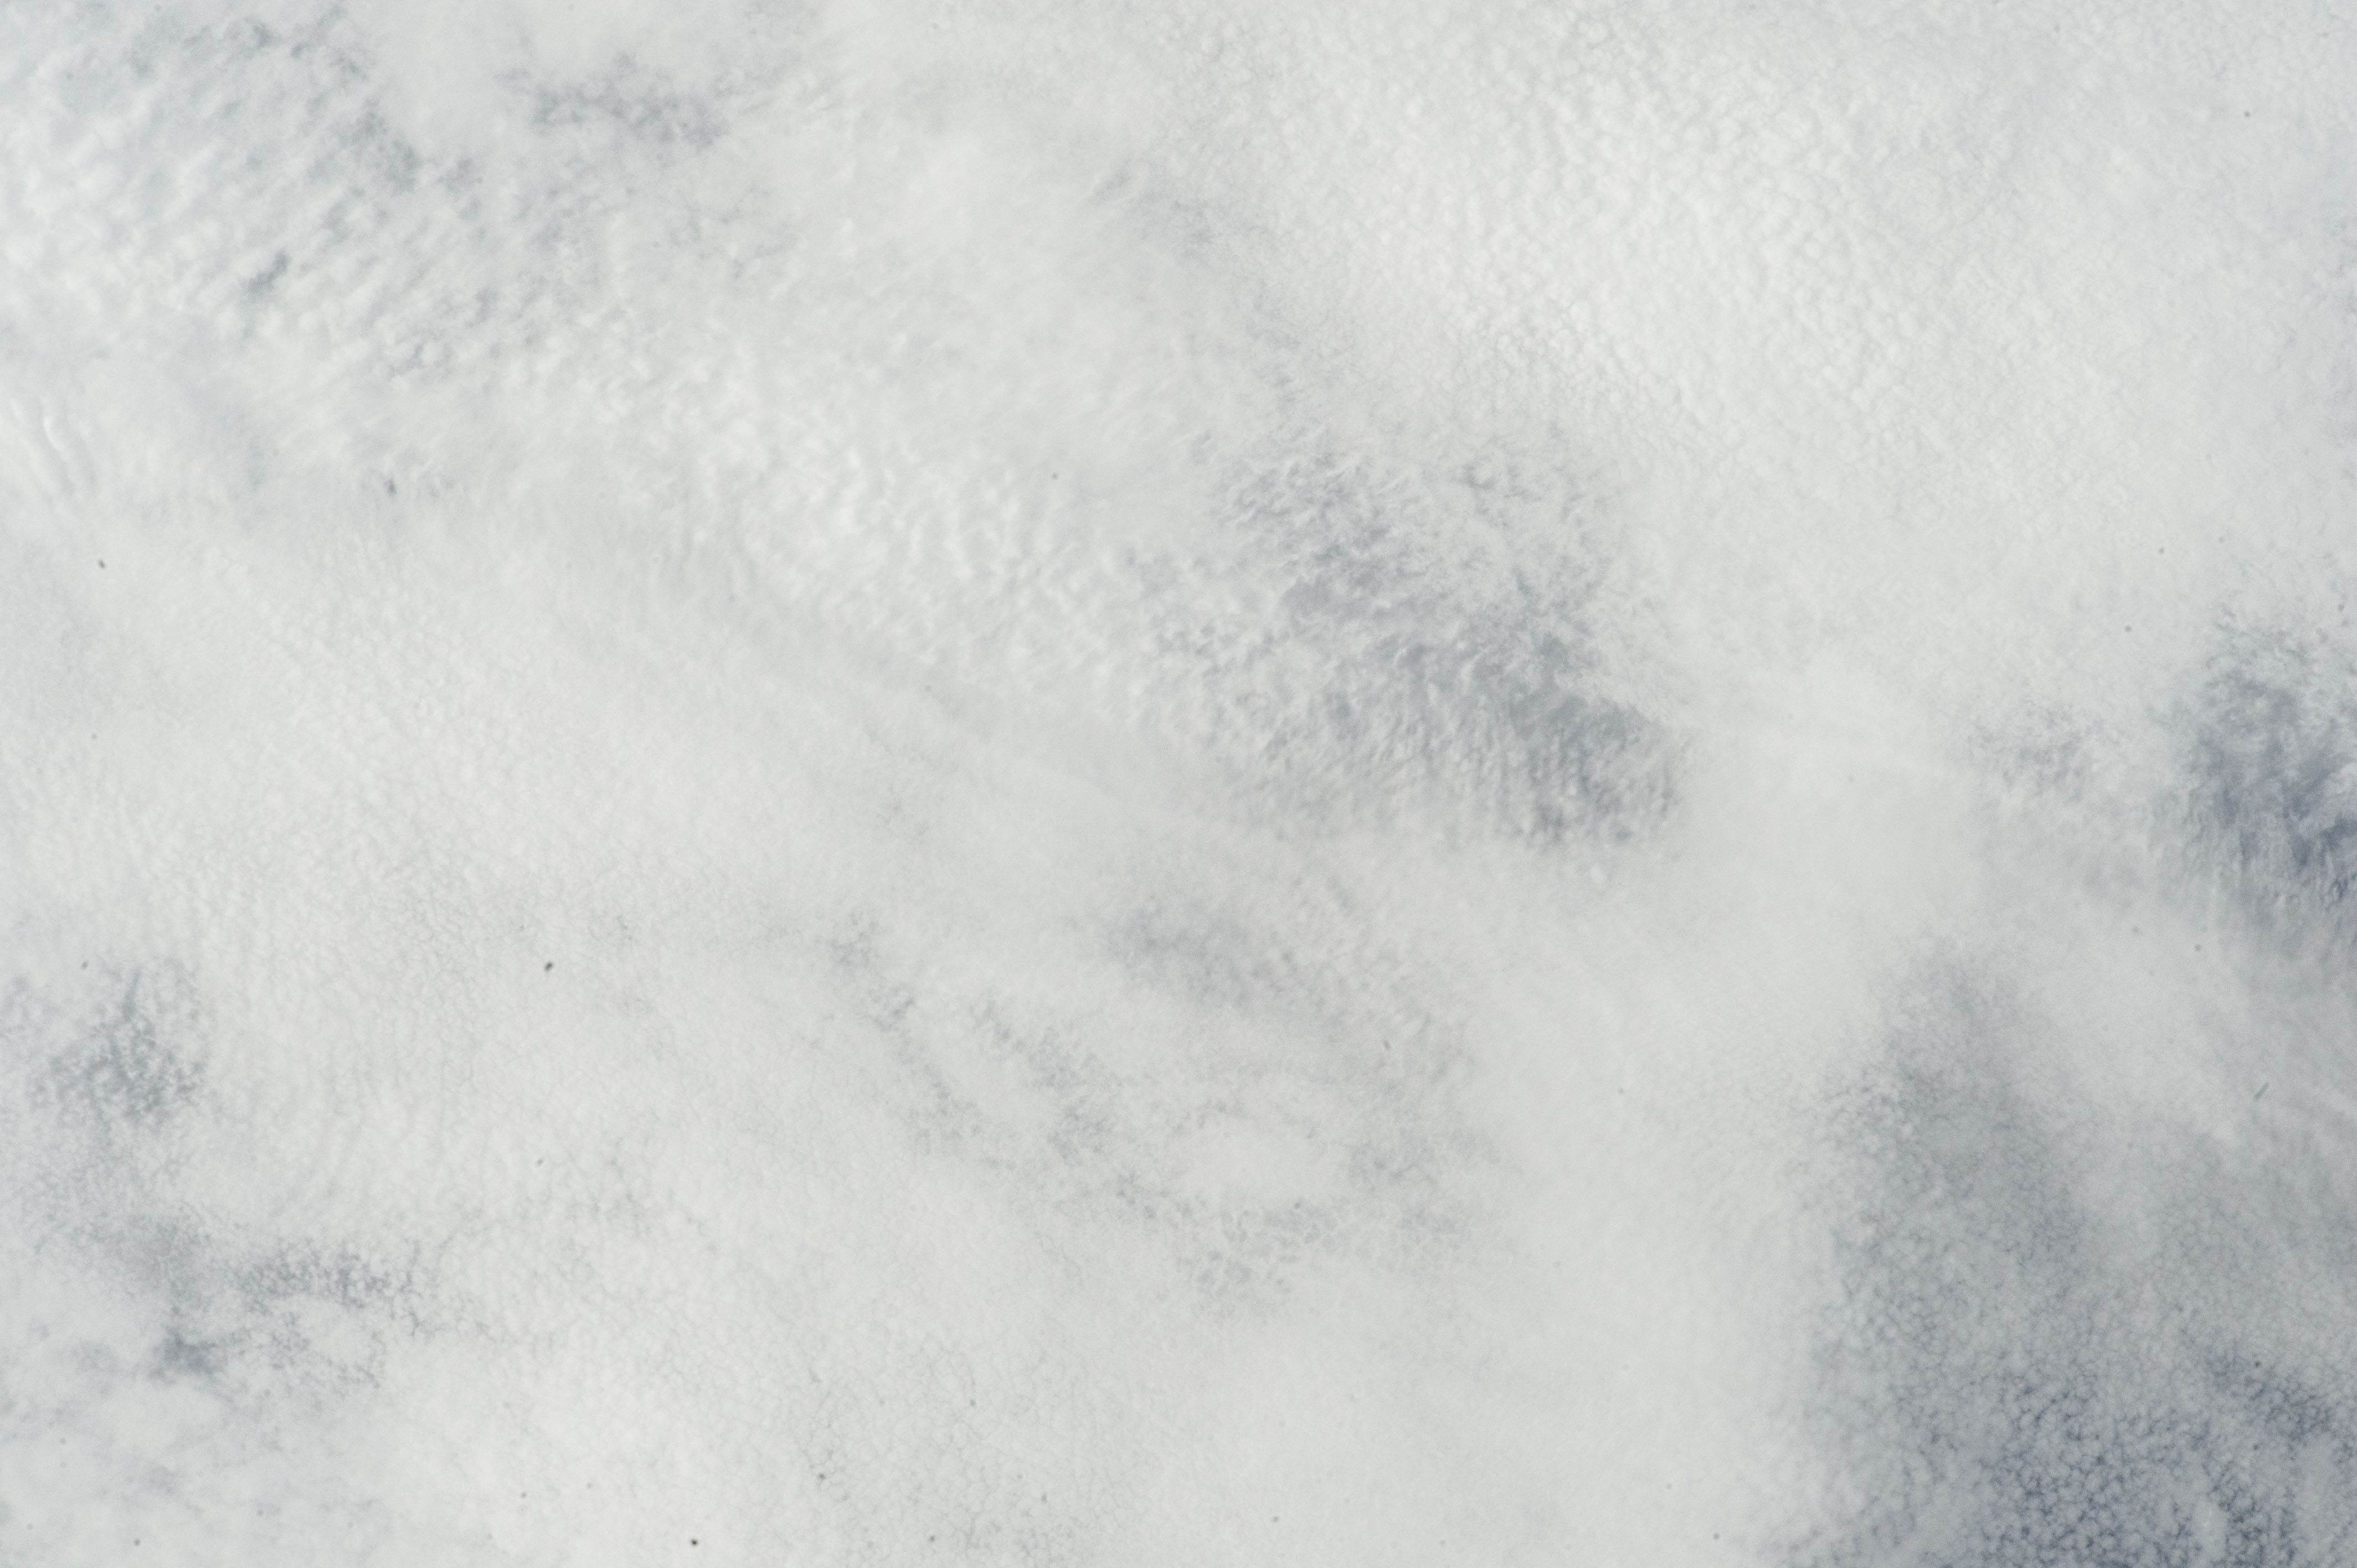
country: SOUTH AMERICA
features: CLOUD
